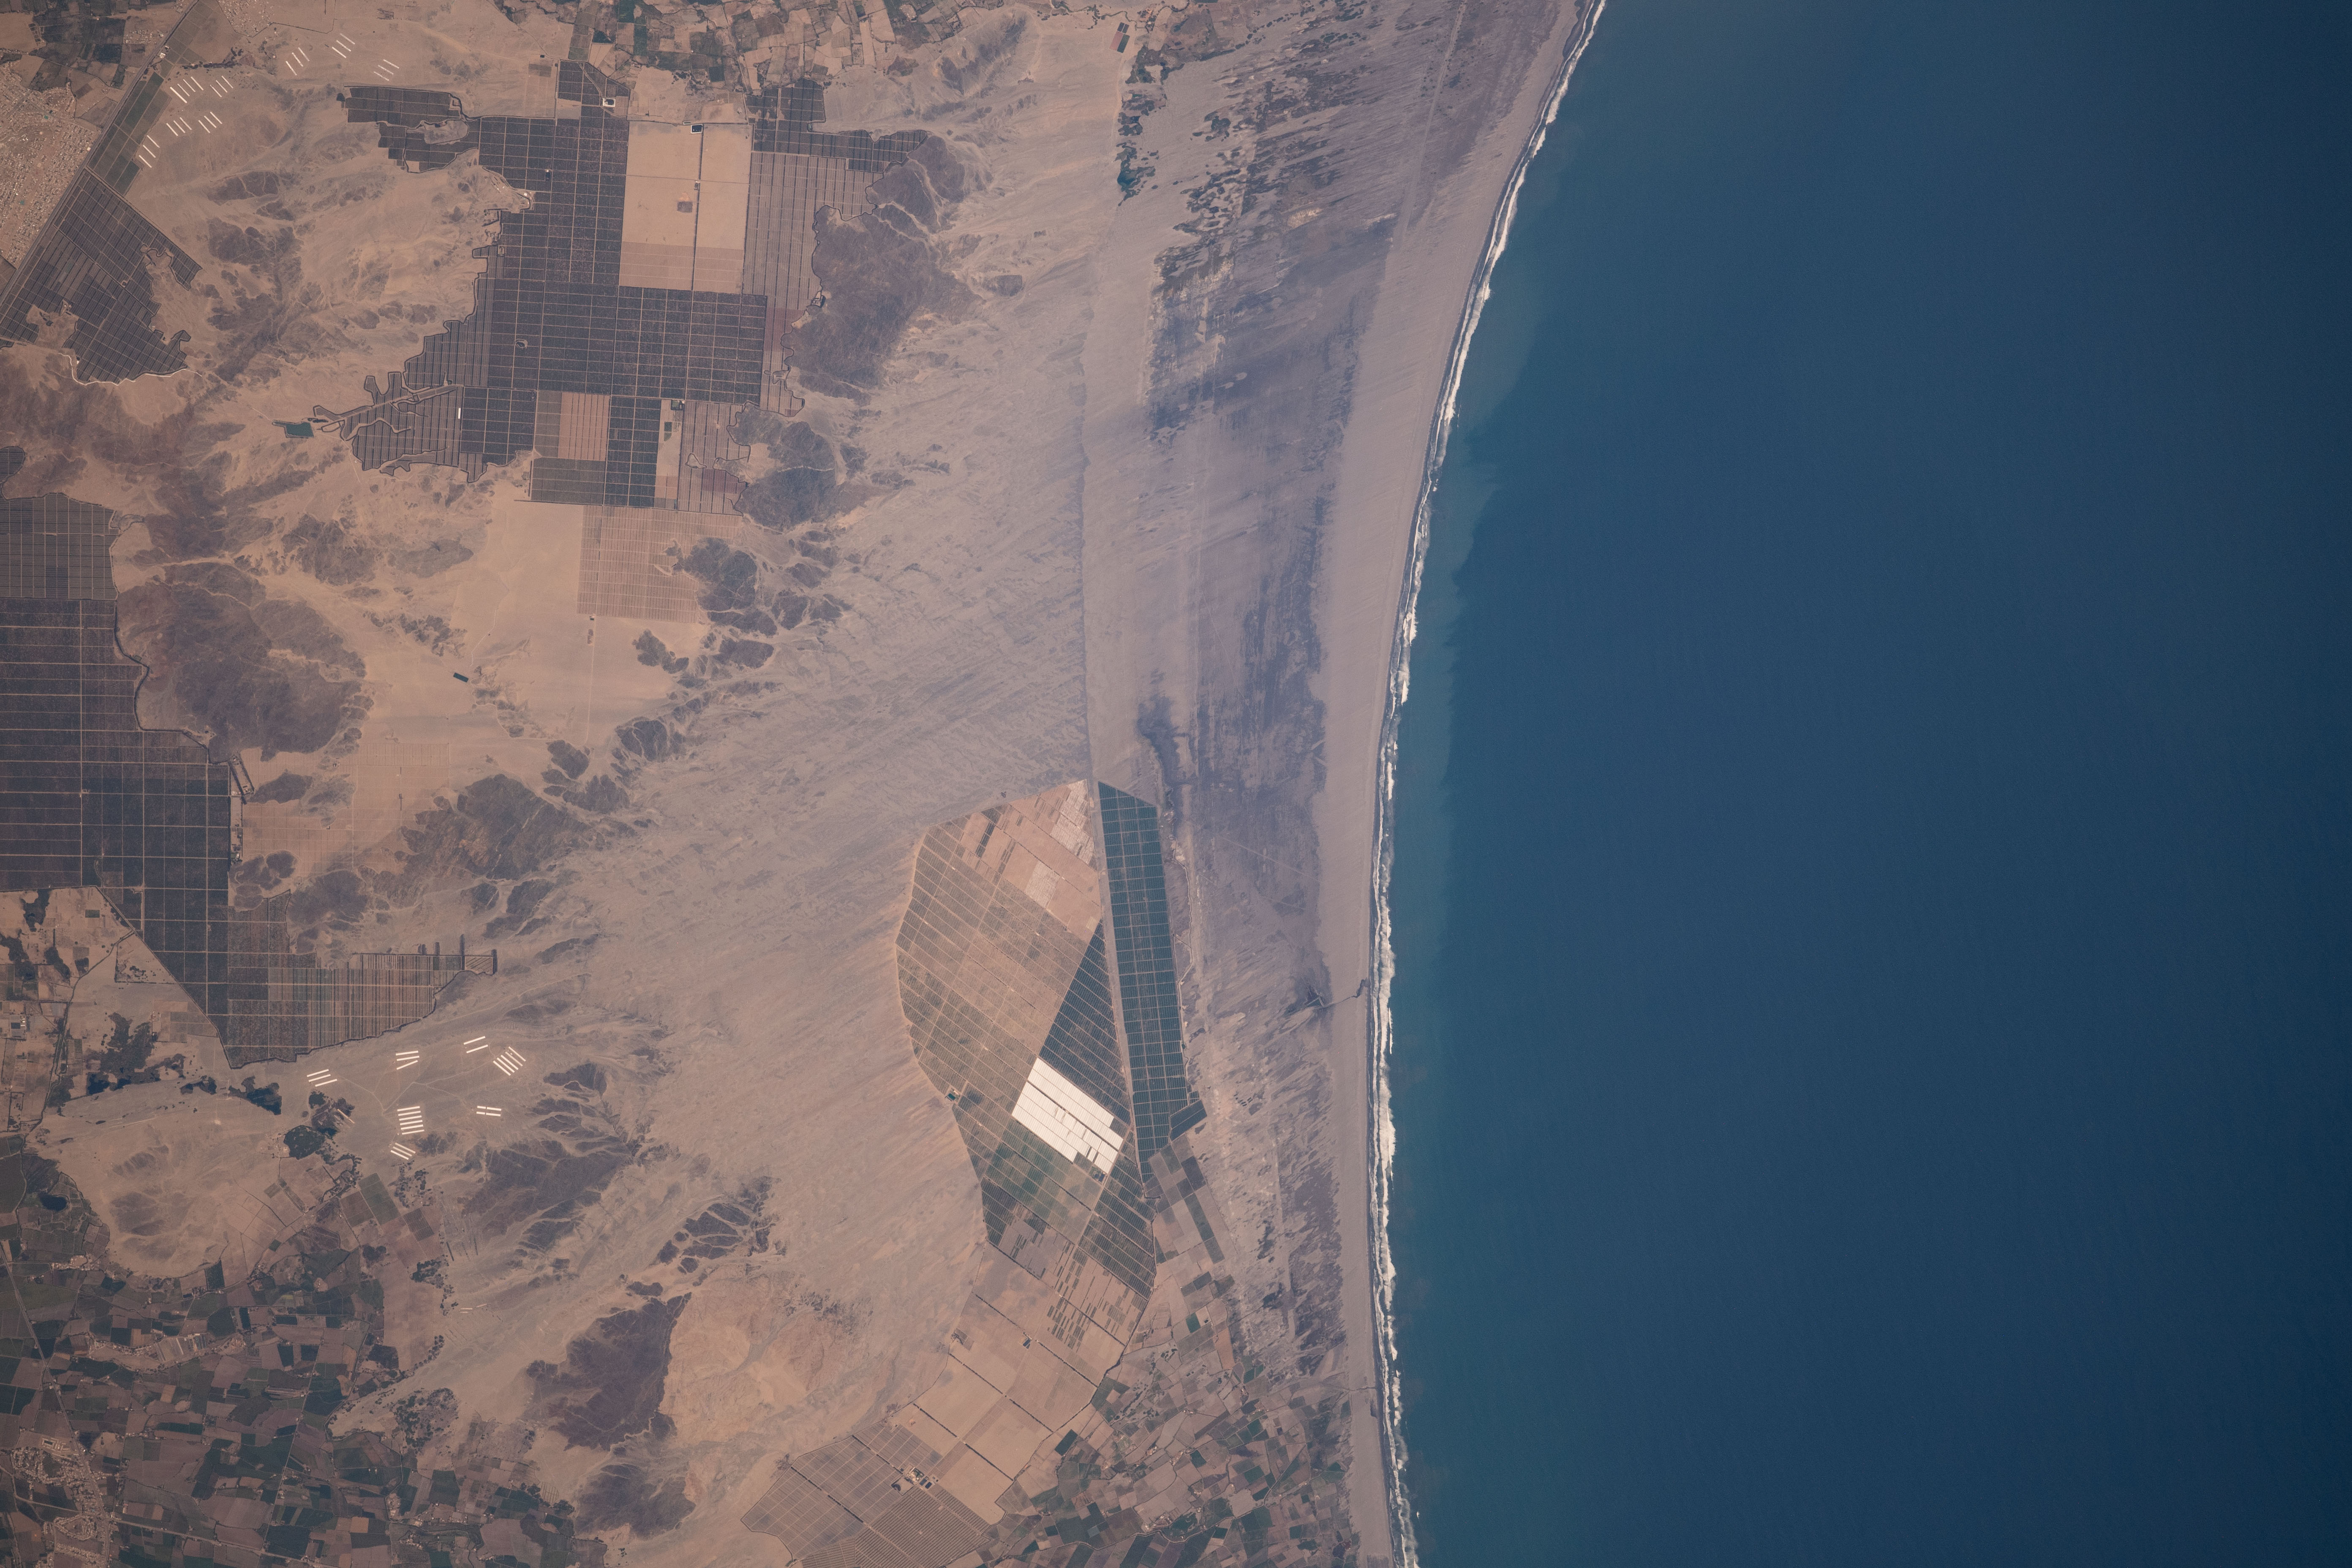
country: PERU
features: BEACH
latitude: -8.5
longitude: -78.8
